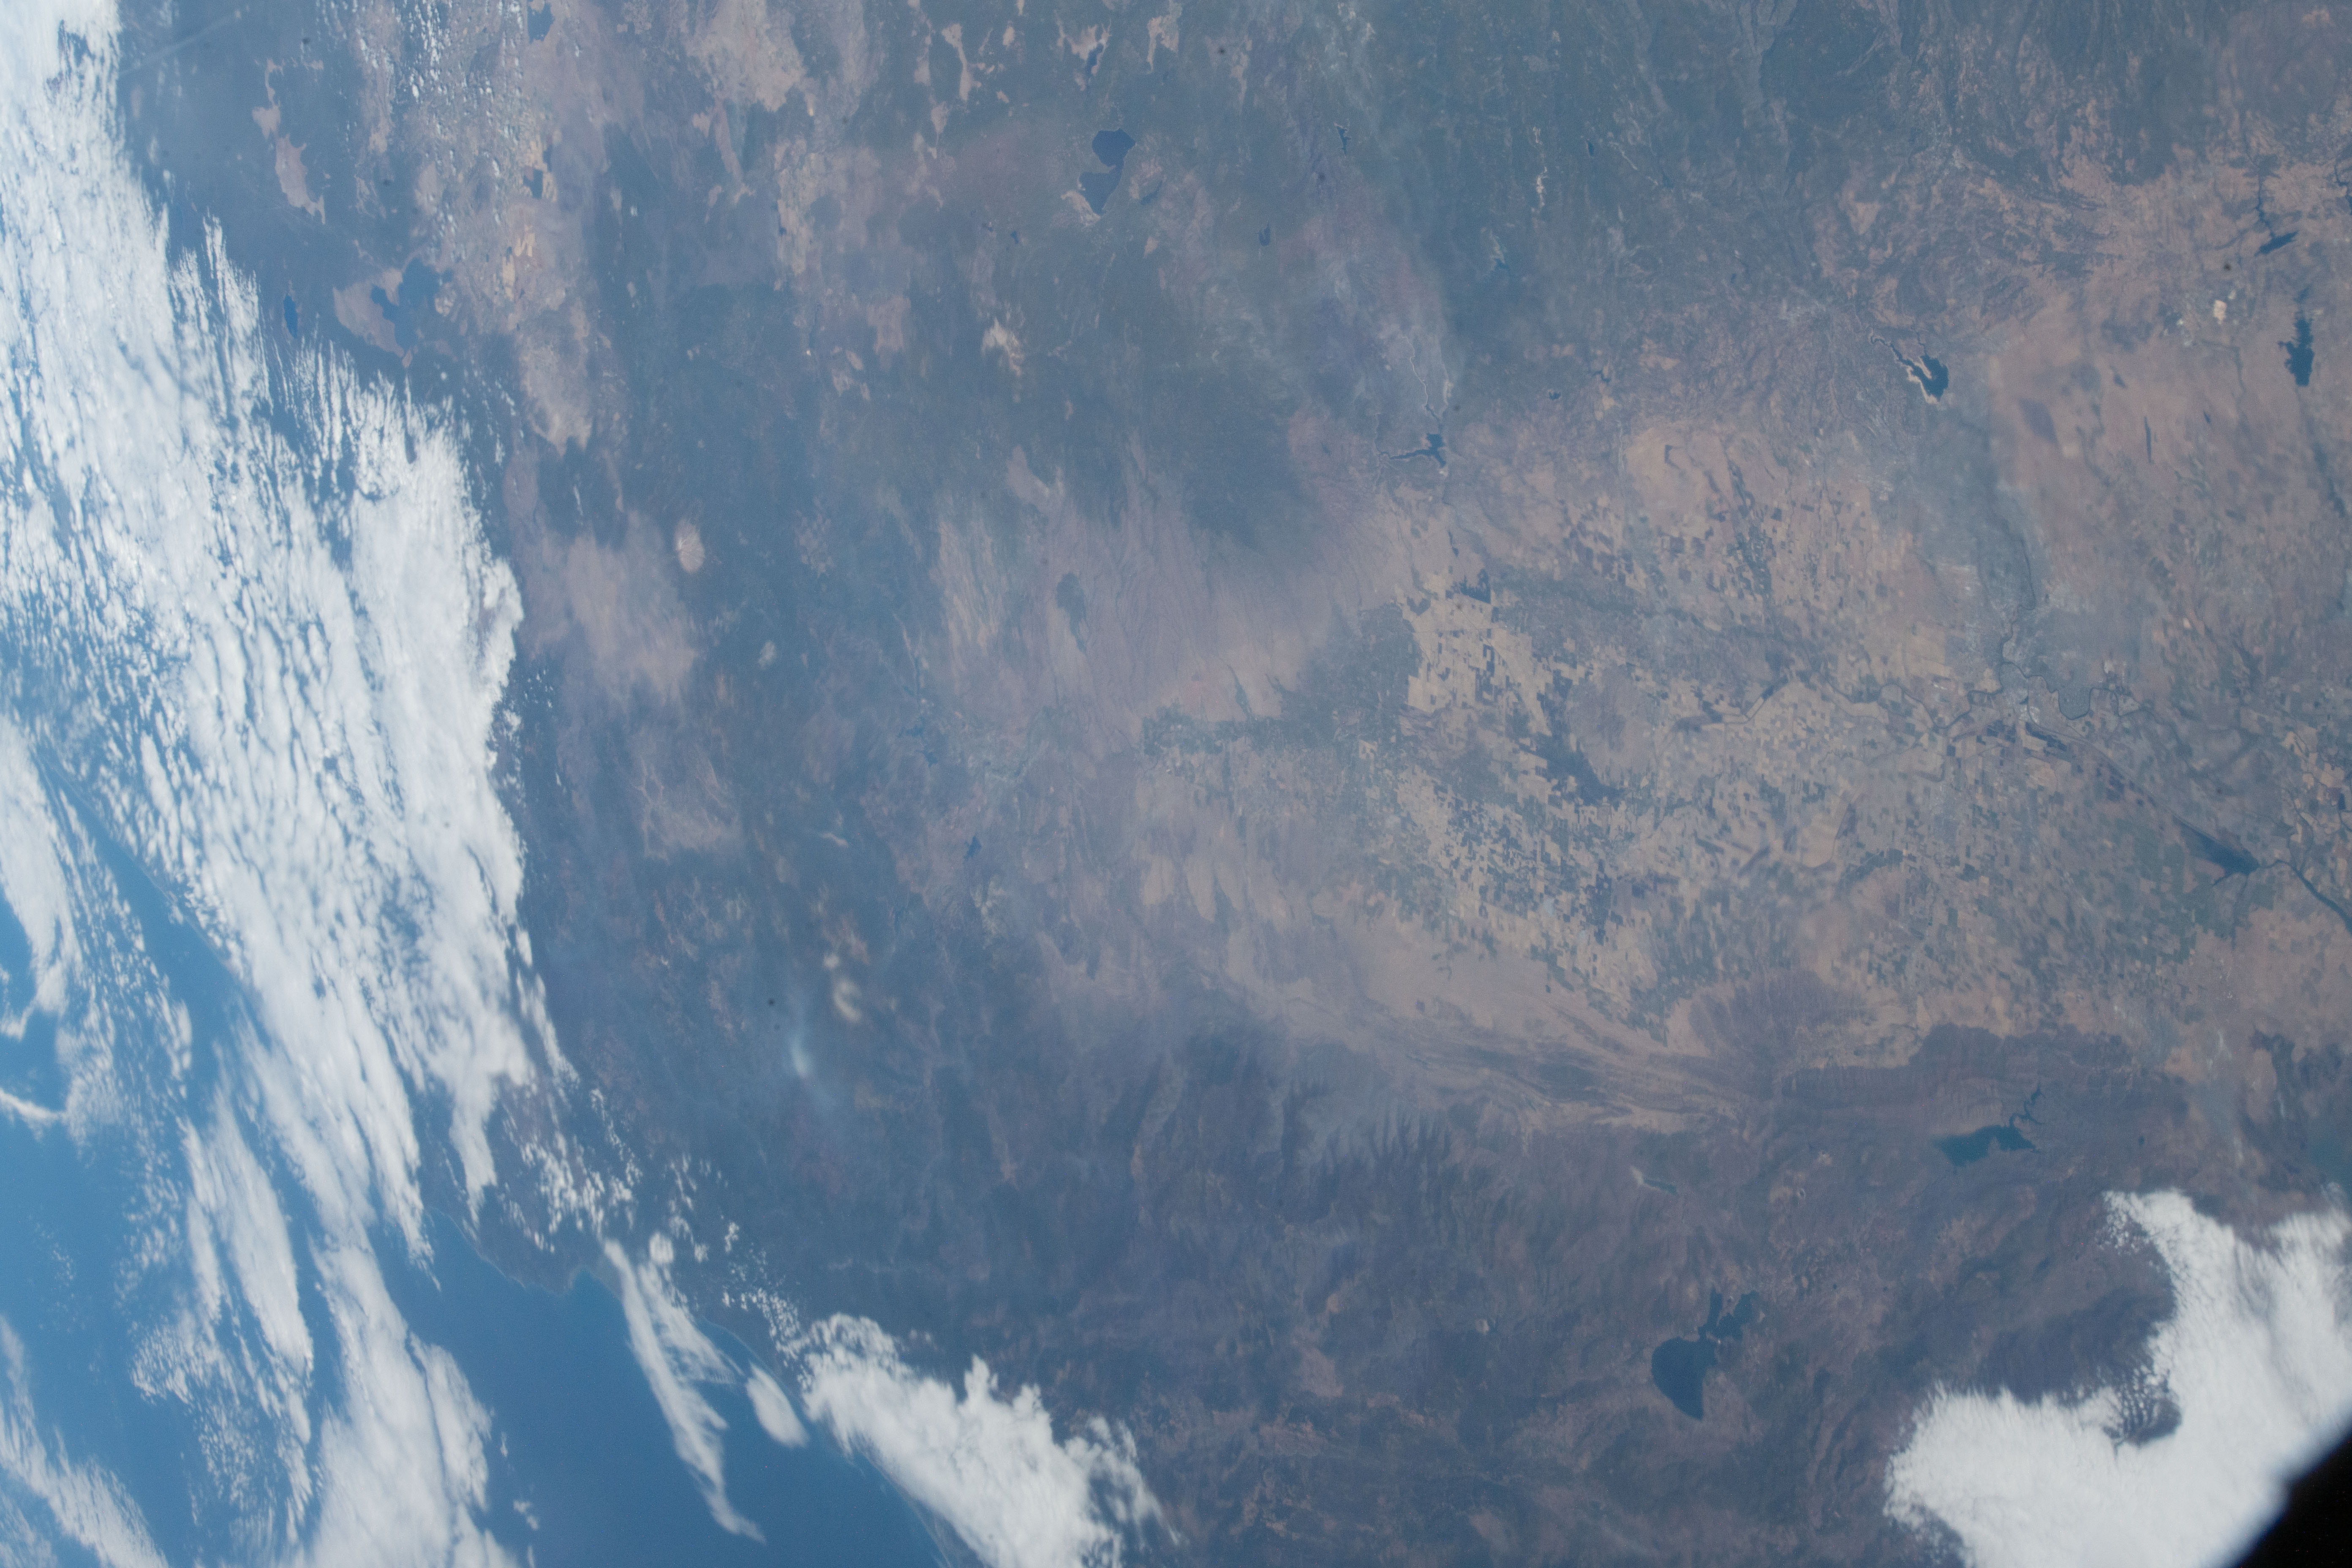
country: USA-CALIFORNIA
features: CLEAR LAKE, LAKE BERRYESSA, MENDOCINO NATIONAL FOREST, SIX RIVERS NATIONAL FOREST
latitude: 40.0
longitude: -123.5
